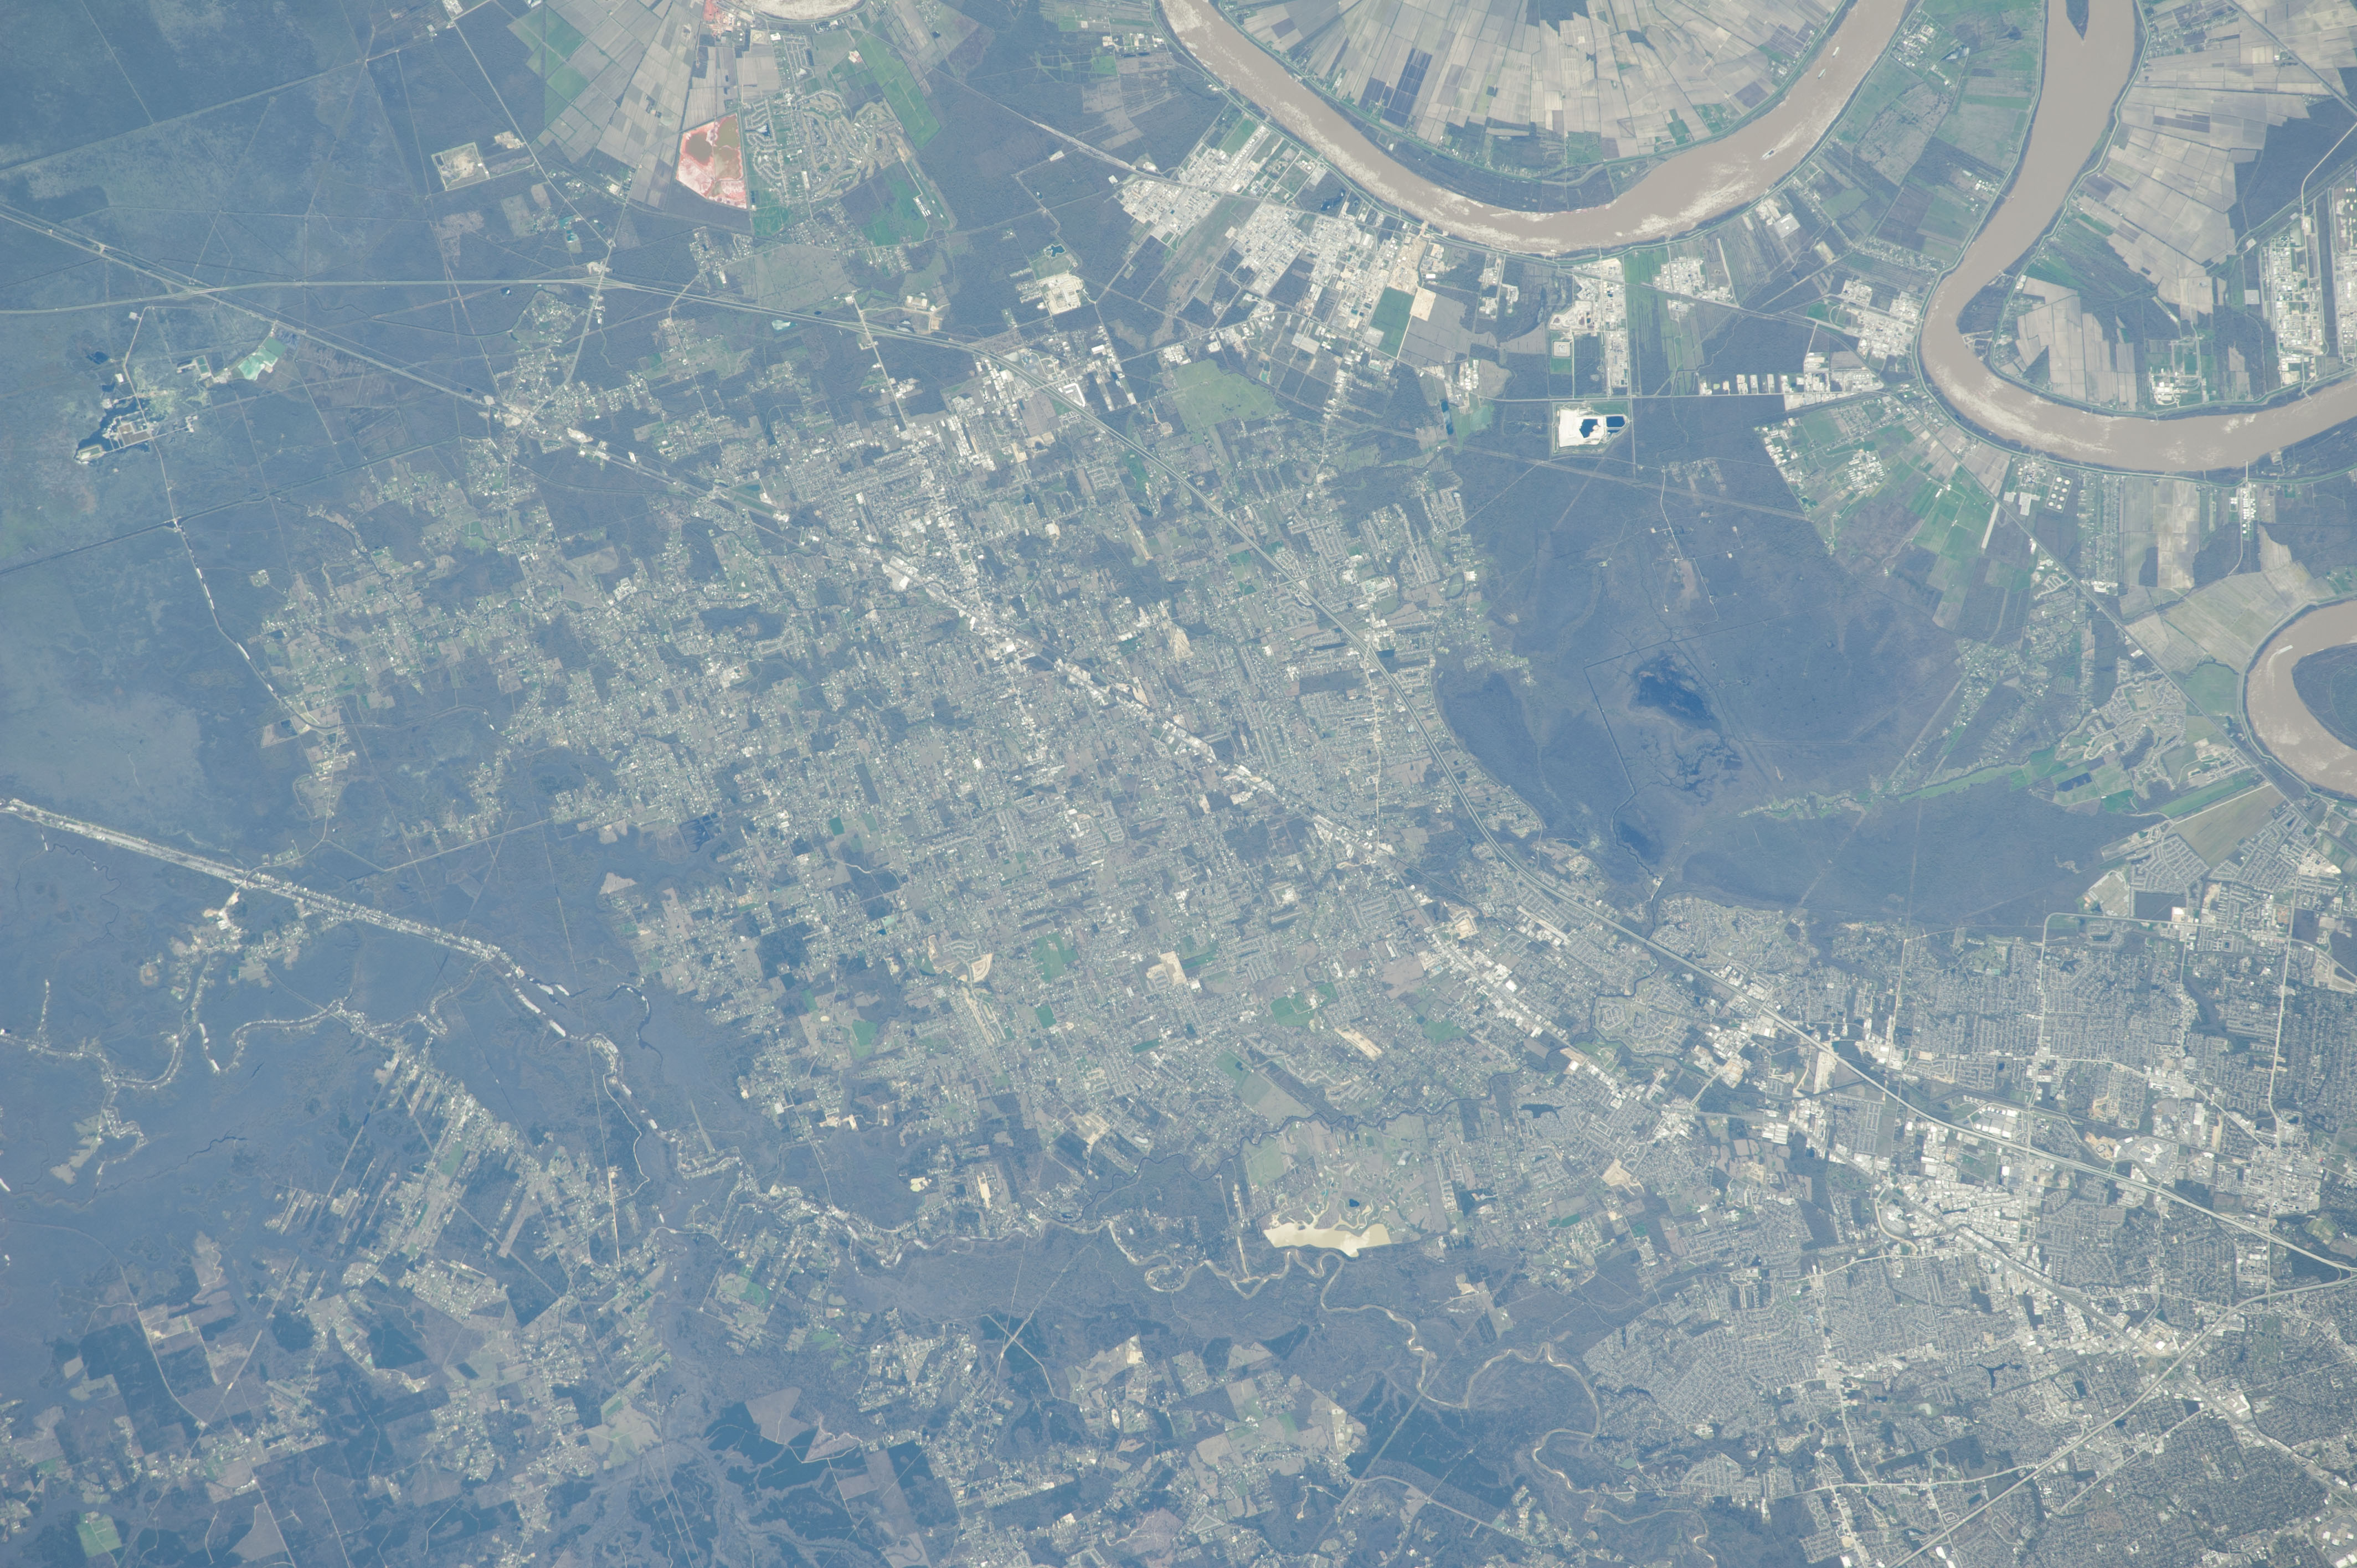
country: USA-LOUISIANA
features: MISSISSIPPI RIVER, GONZALES, BATON ROUGE
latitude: 30.3
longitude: -91.0
